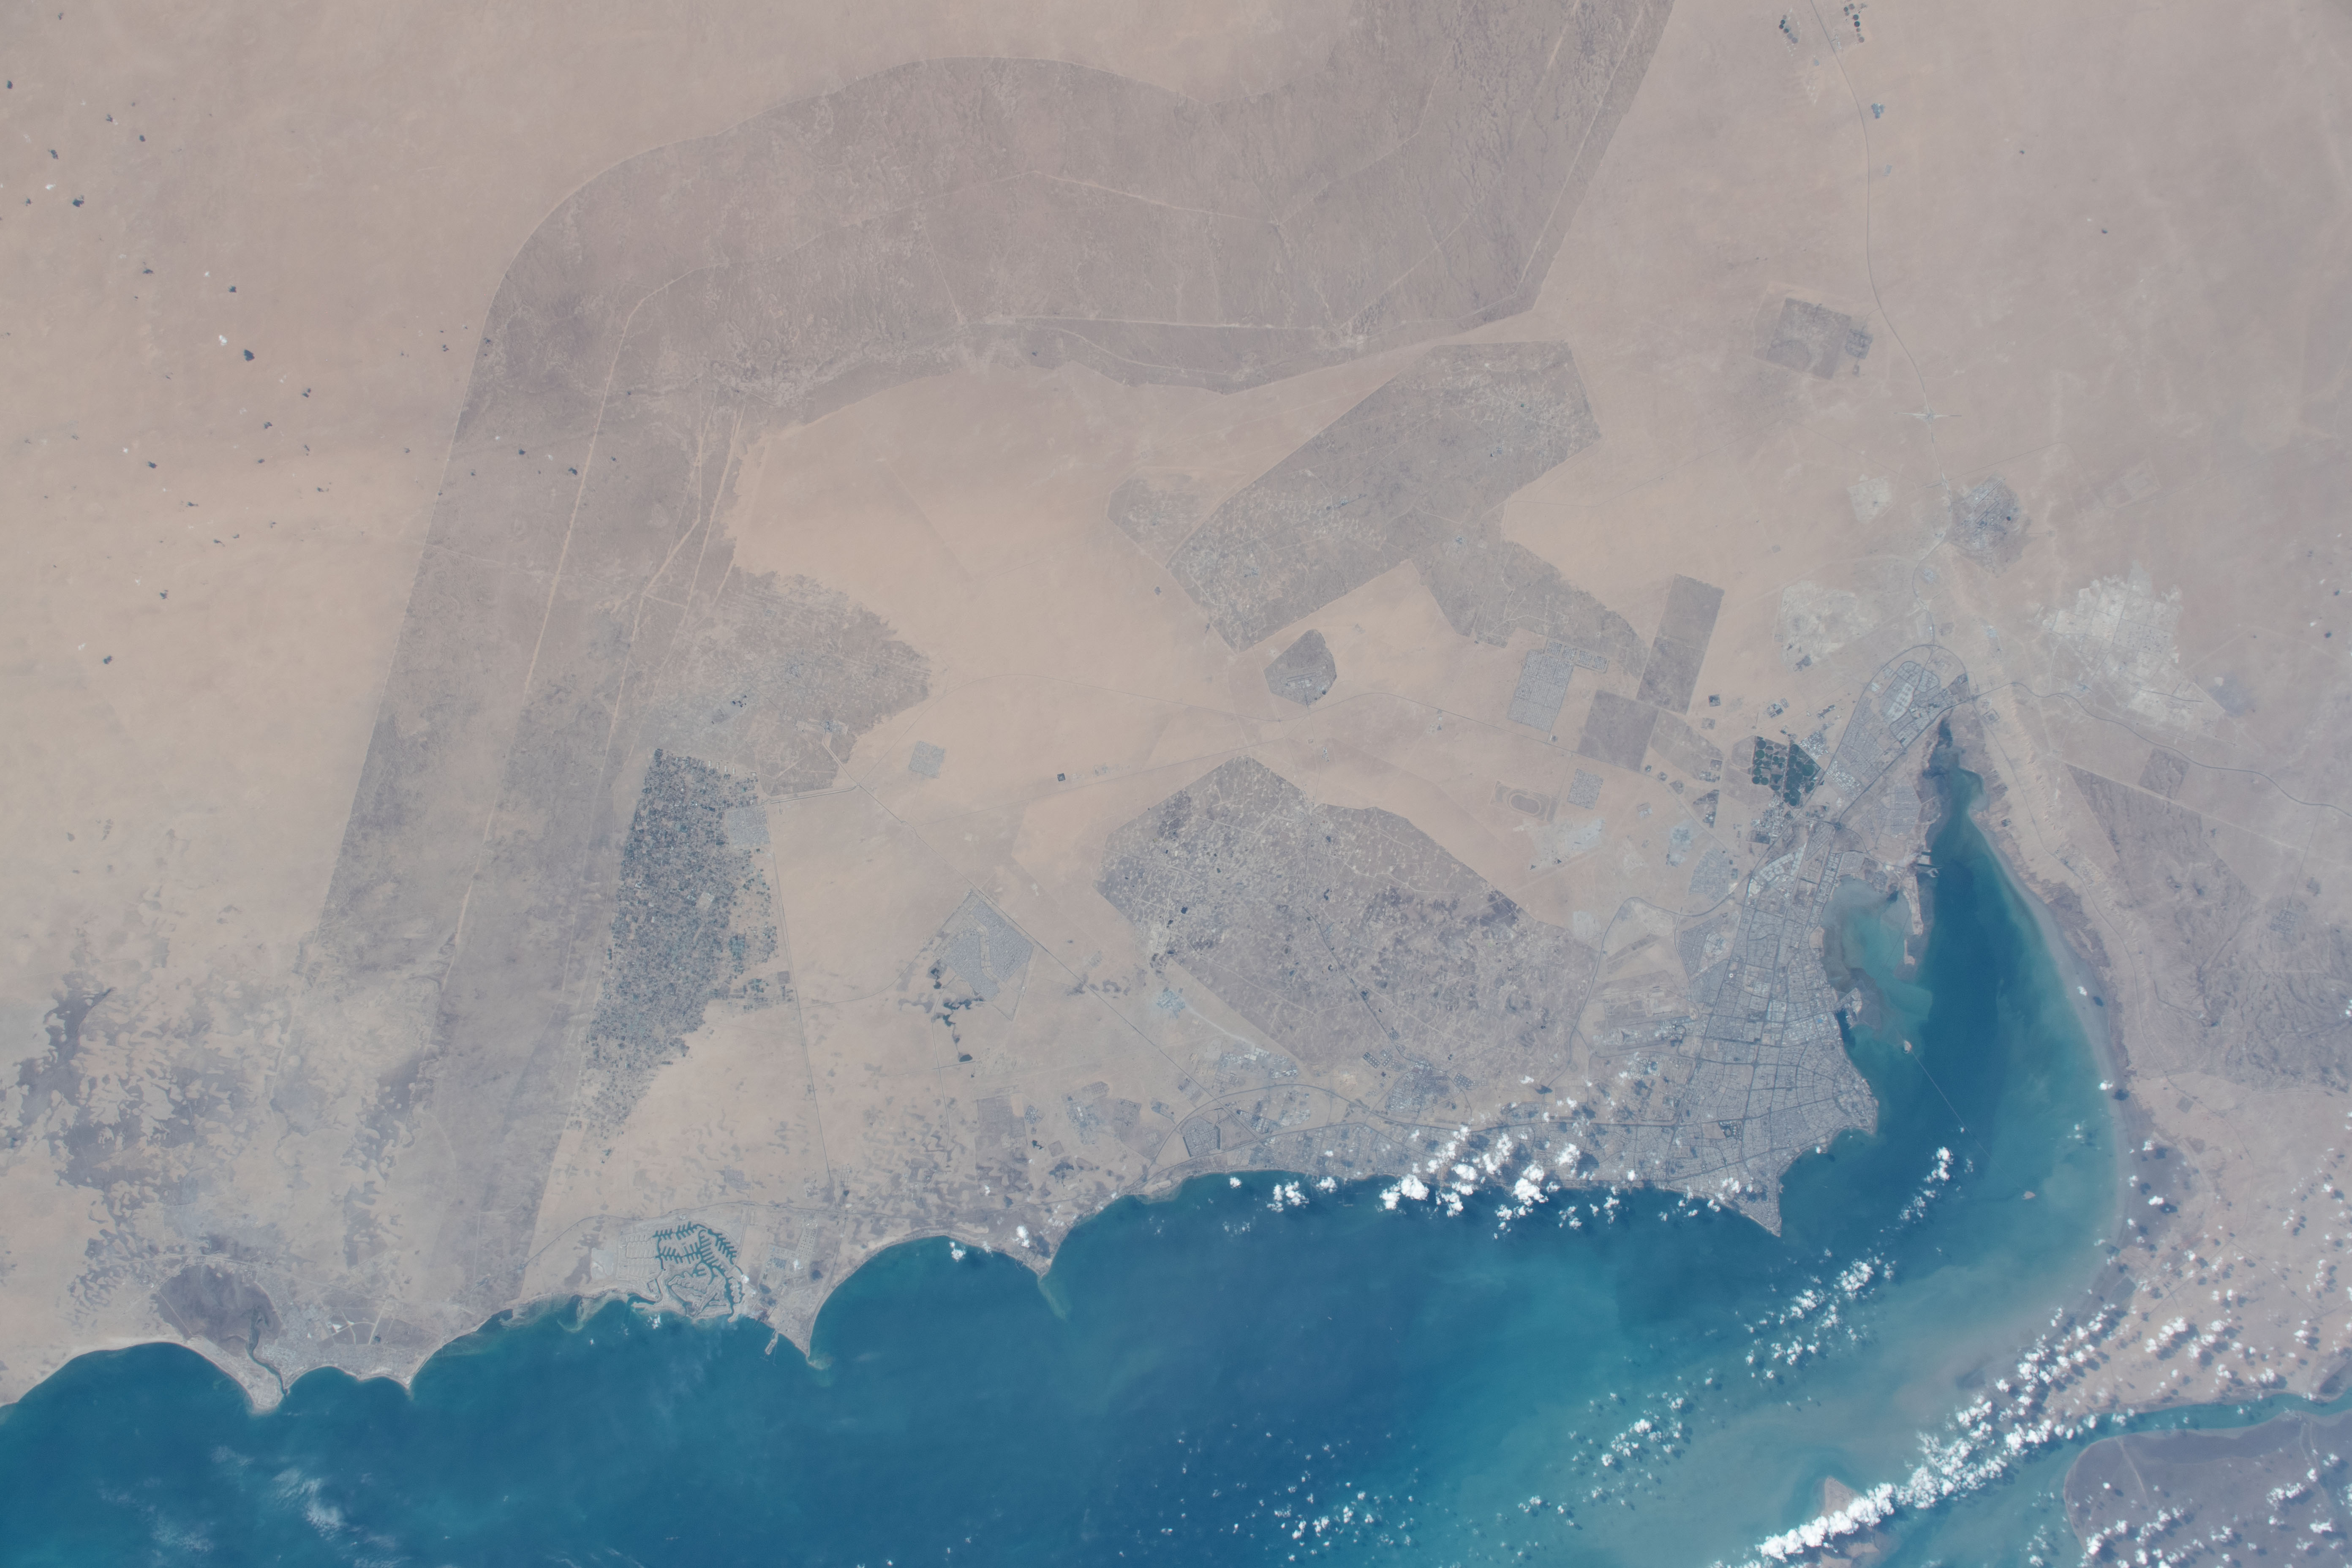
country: KUWAIT
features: PERSIAN GULF, KUWAIT BAY, KUWAIT CITY
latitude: 29.0
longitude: 48.0
